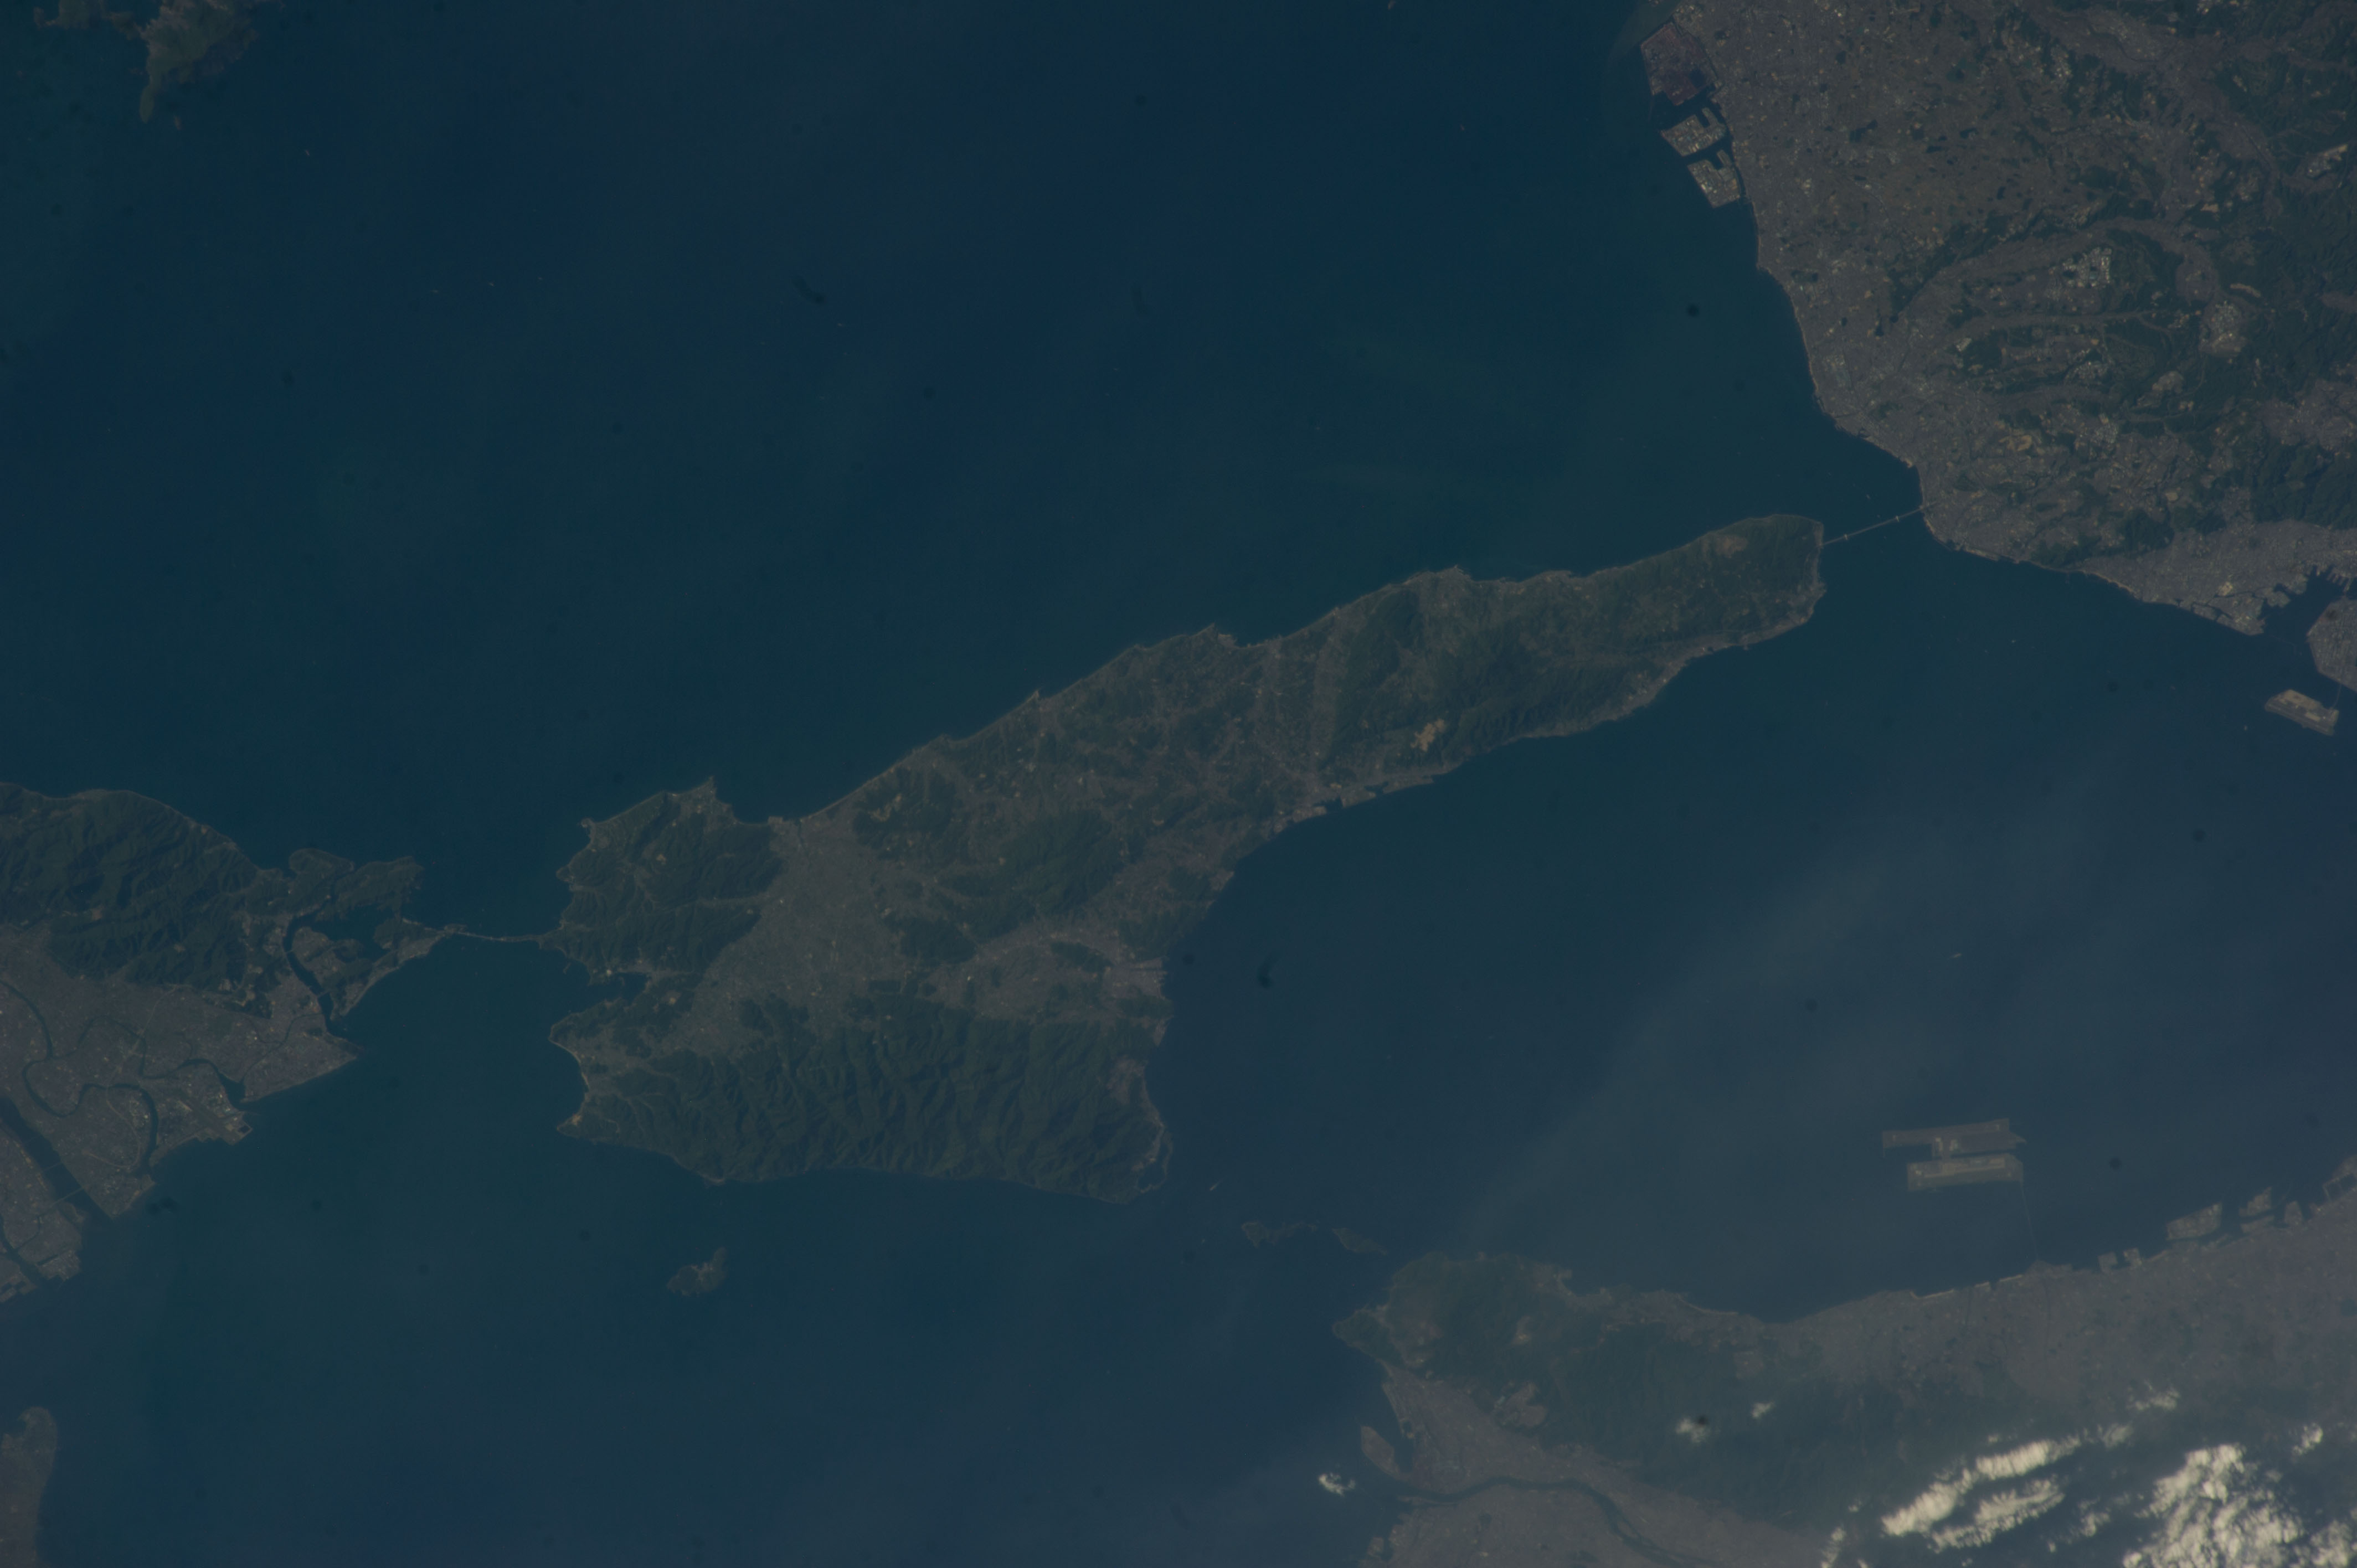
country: JAPAN
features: AWAJI, OSAKA BAY, HARIMA-NADA SEA, AKASHI, NARUTO, SUMOTO, MINAMIAWAJI, KIISUIDO STRAIT
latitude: 34.4
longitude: 134.8
